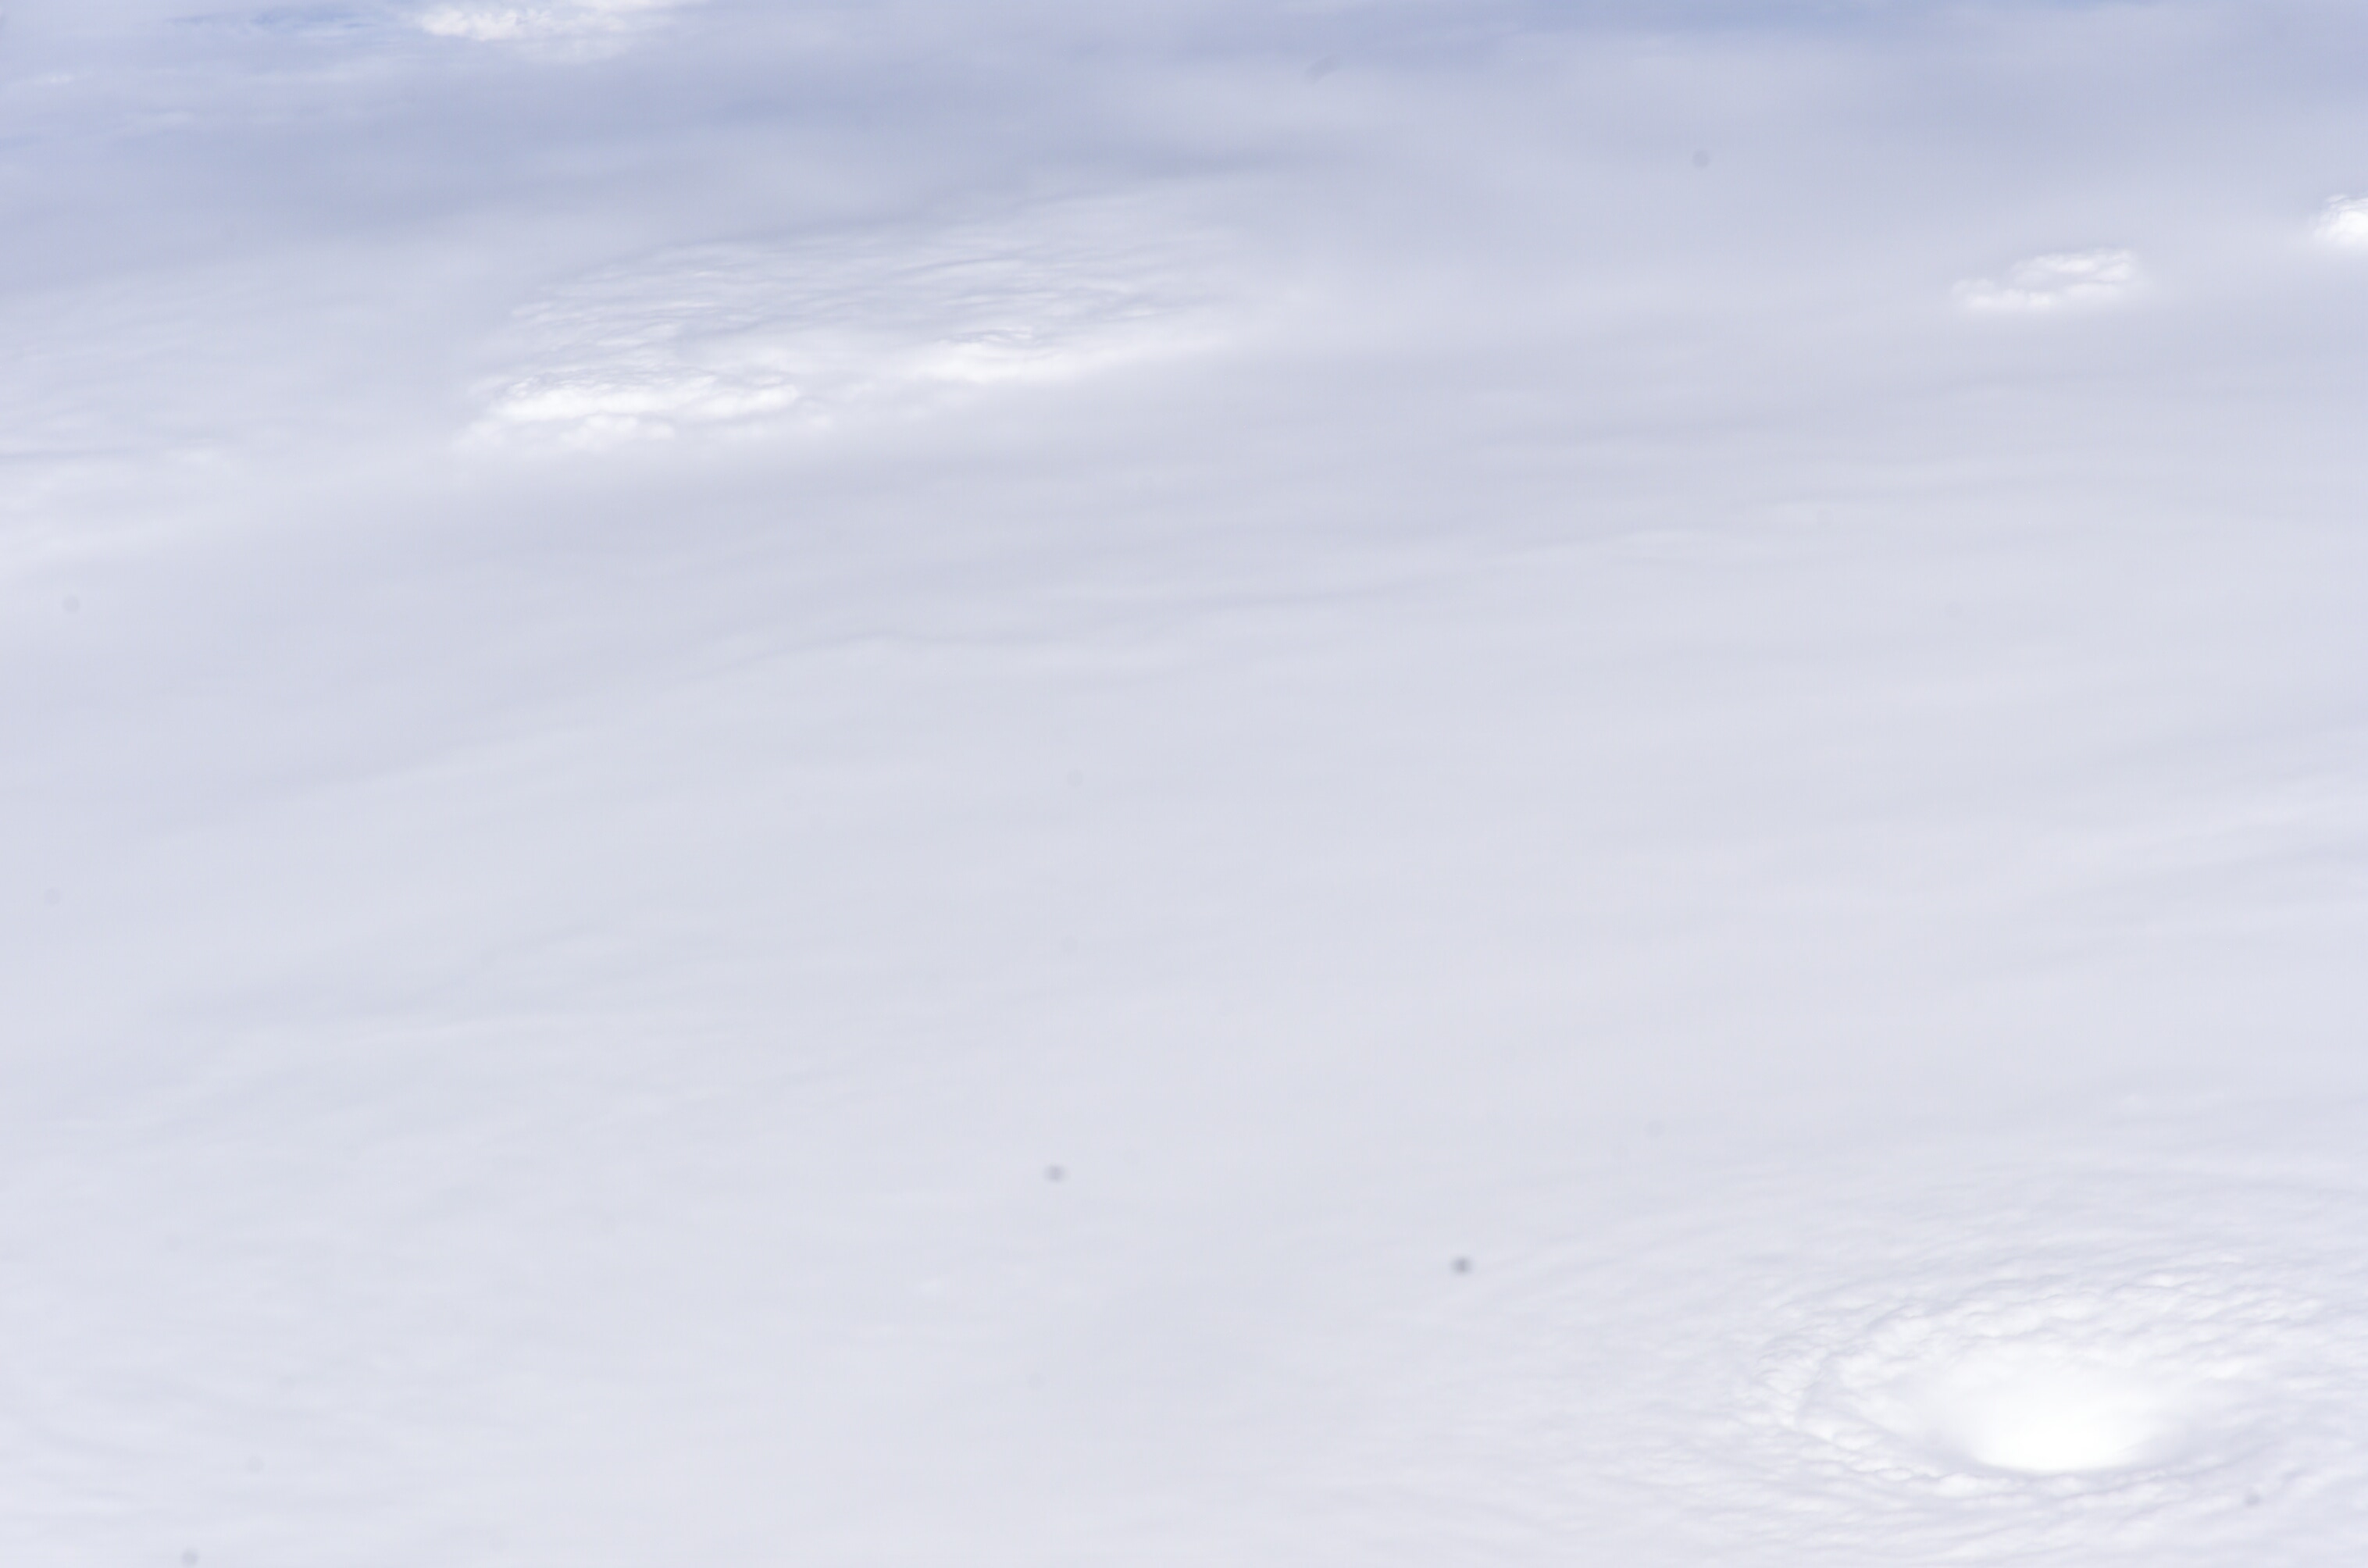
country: CARIBBEAN SEA
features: HURRICANE WILMA, EYE, BANDING
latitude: 17.2
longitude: -82.8
